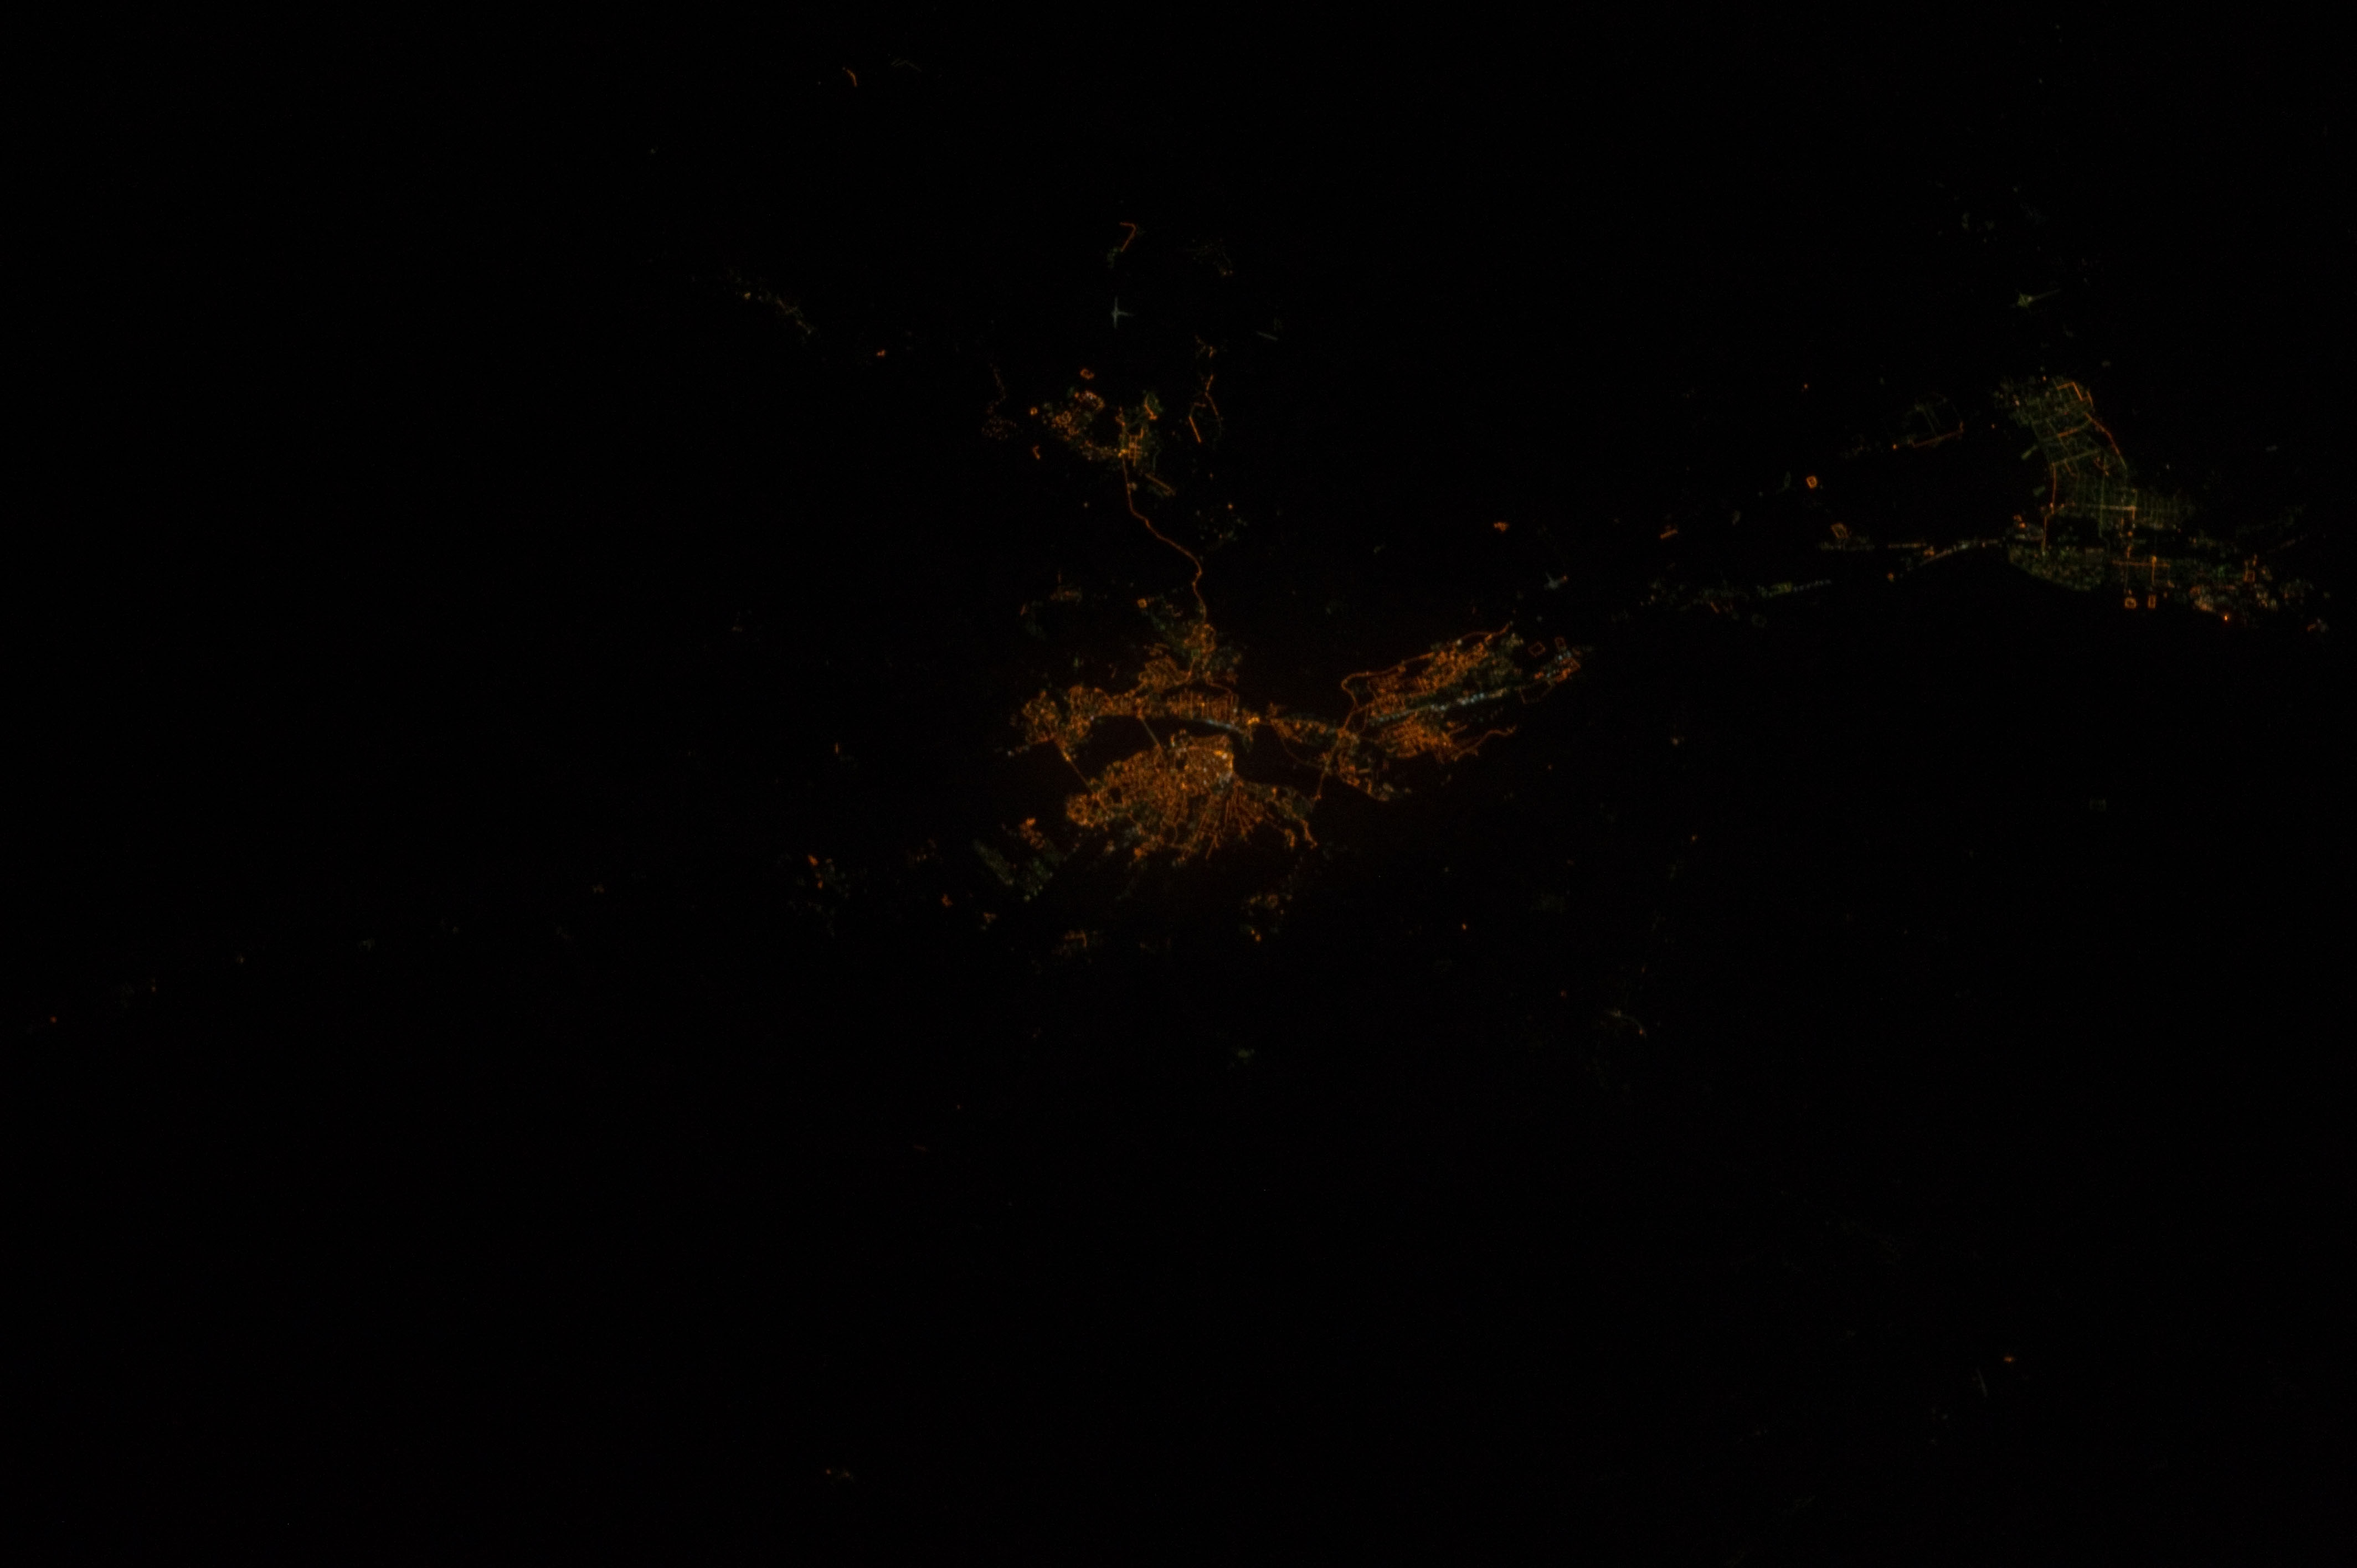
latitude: 52.3
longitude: 104.3
